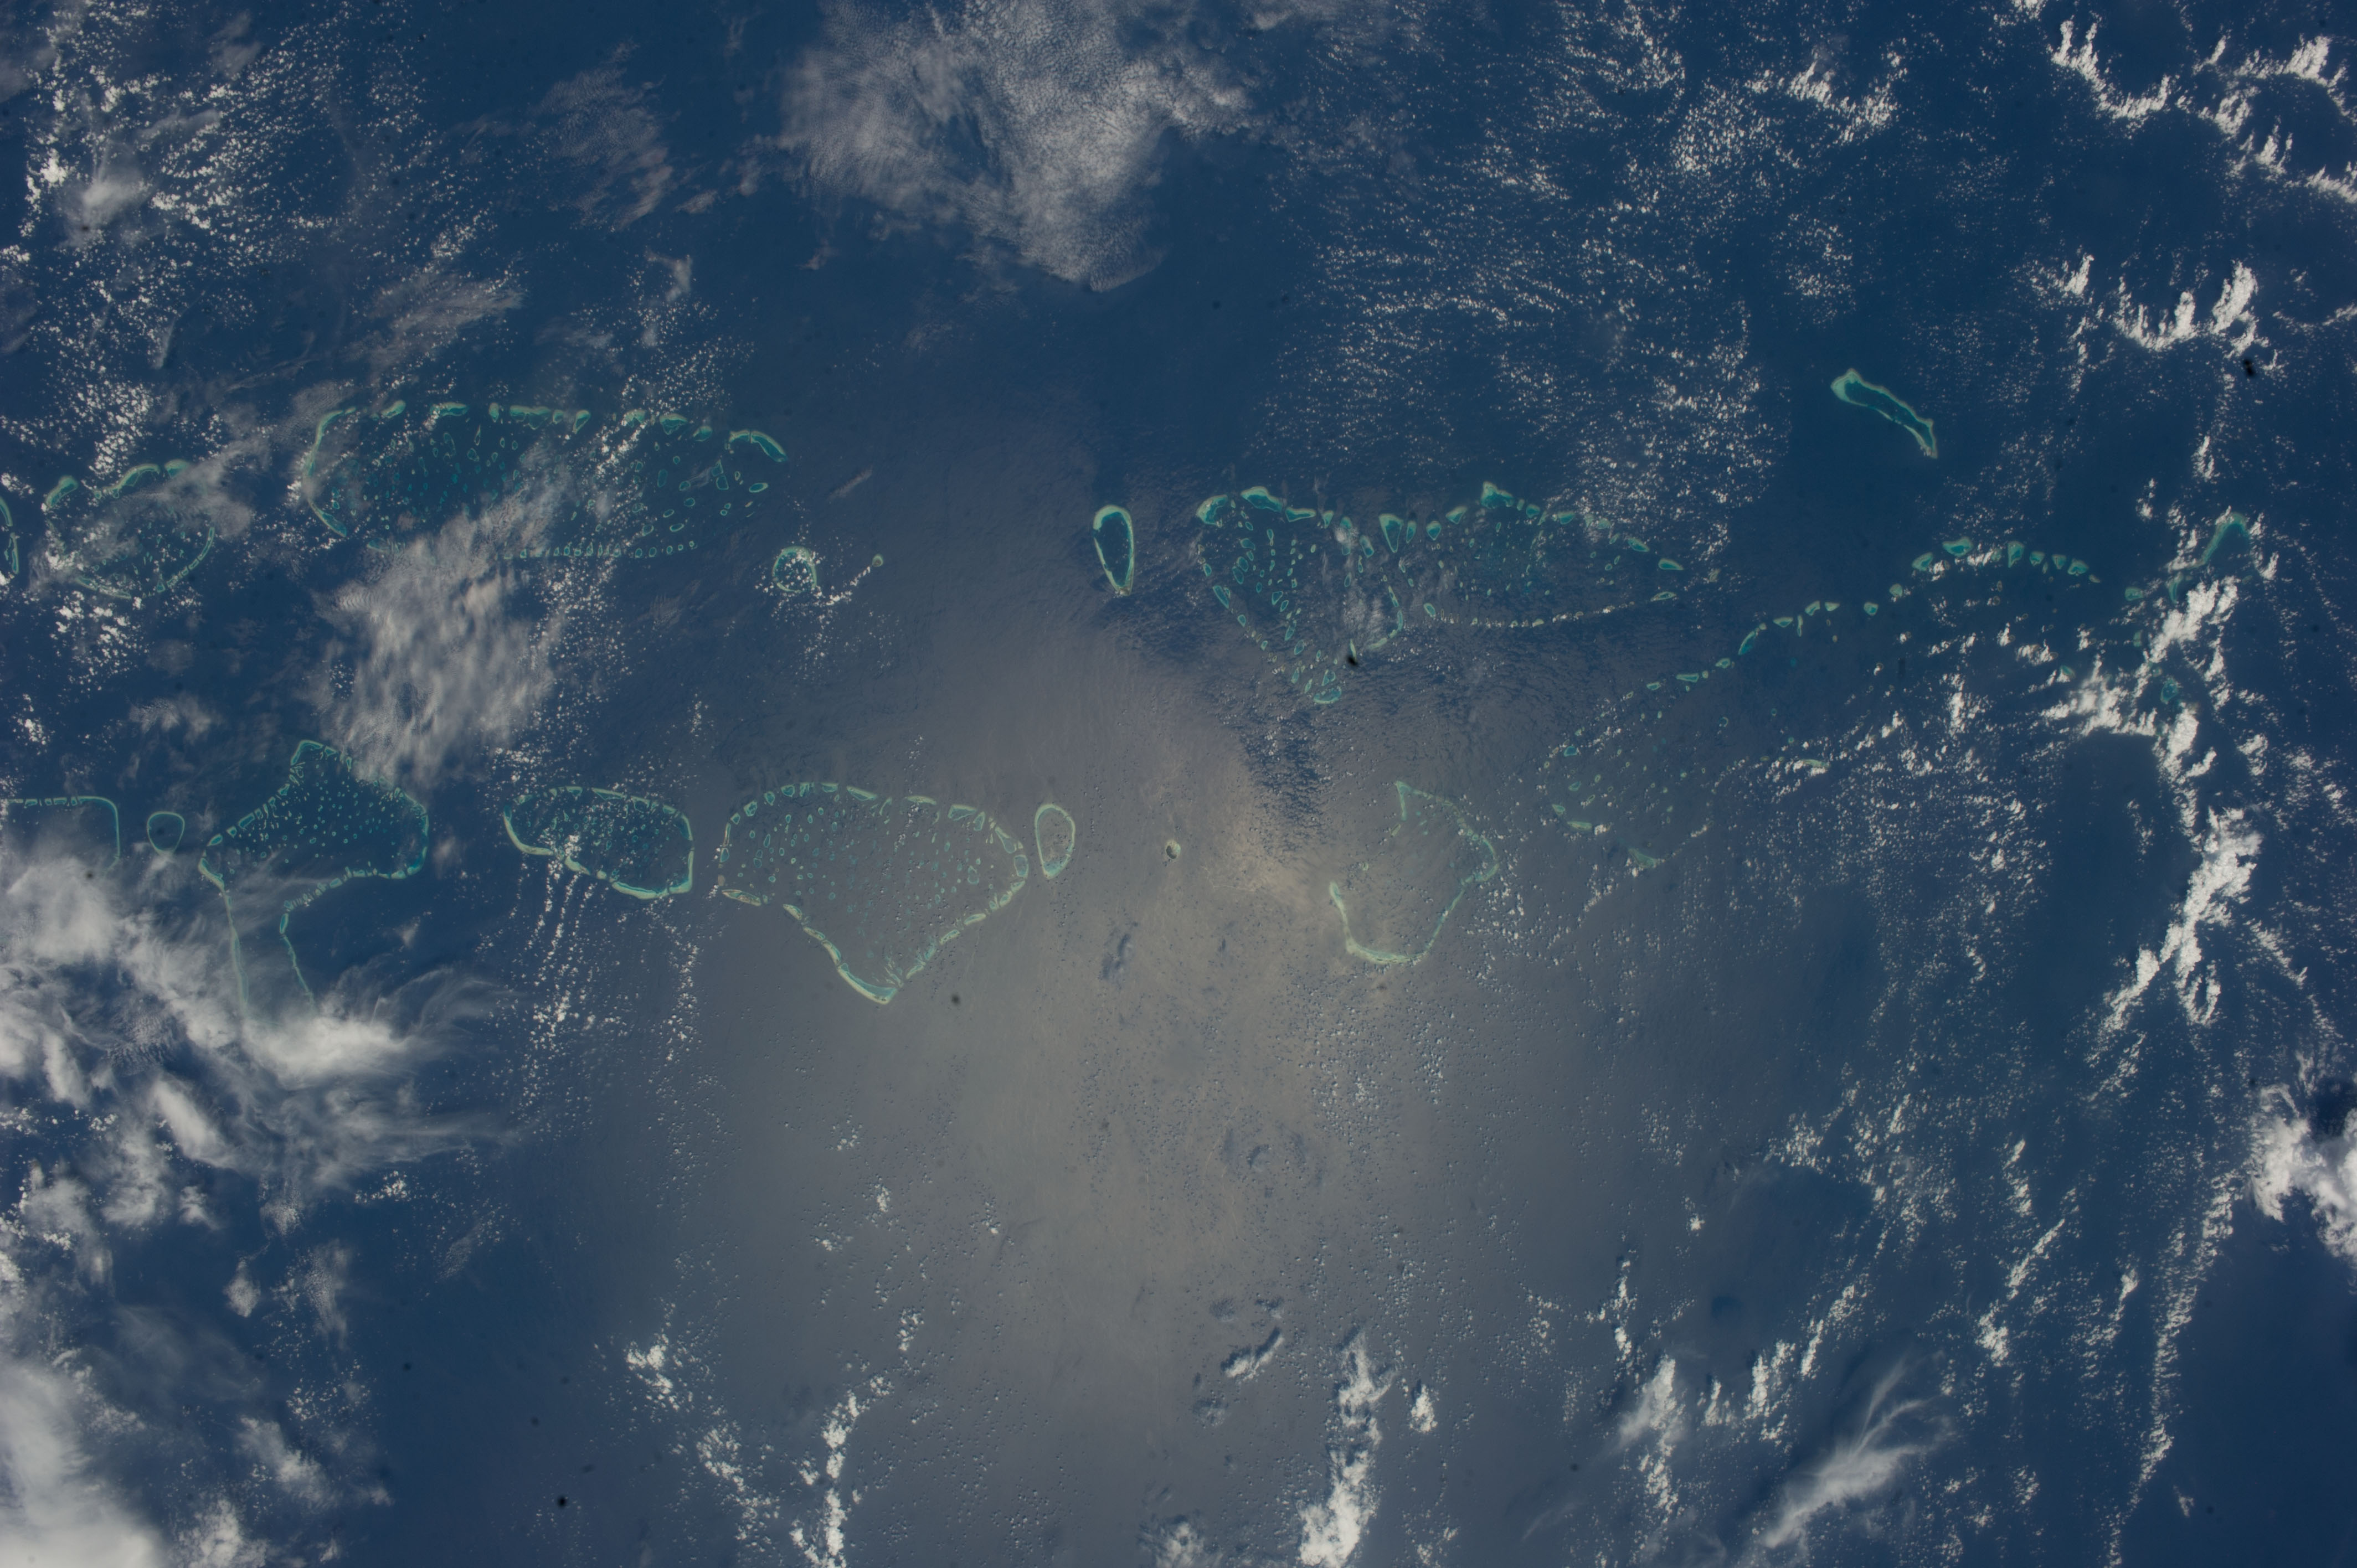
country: ARABIAN SEA
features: MALDIVES, ISLANDS, CORAL ISLANDS
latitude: 5.0
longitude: 73.3
